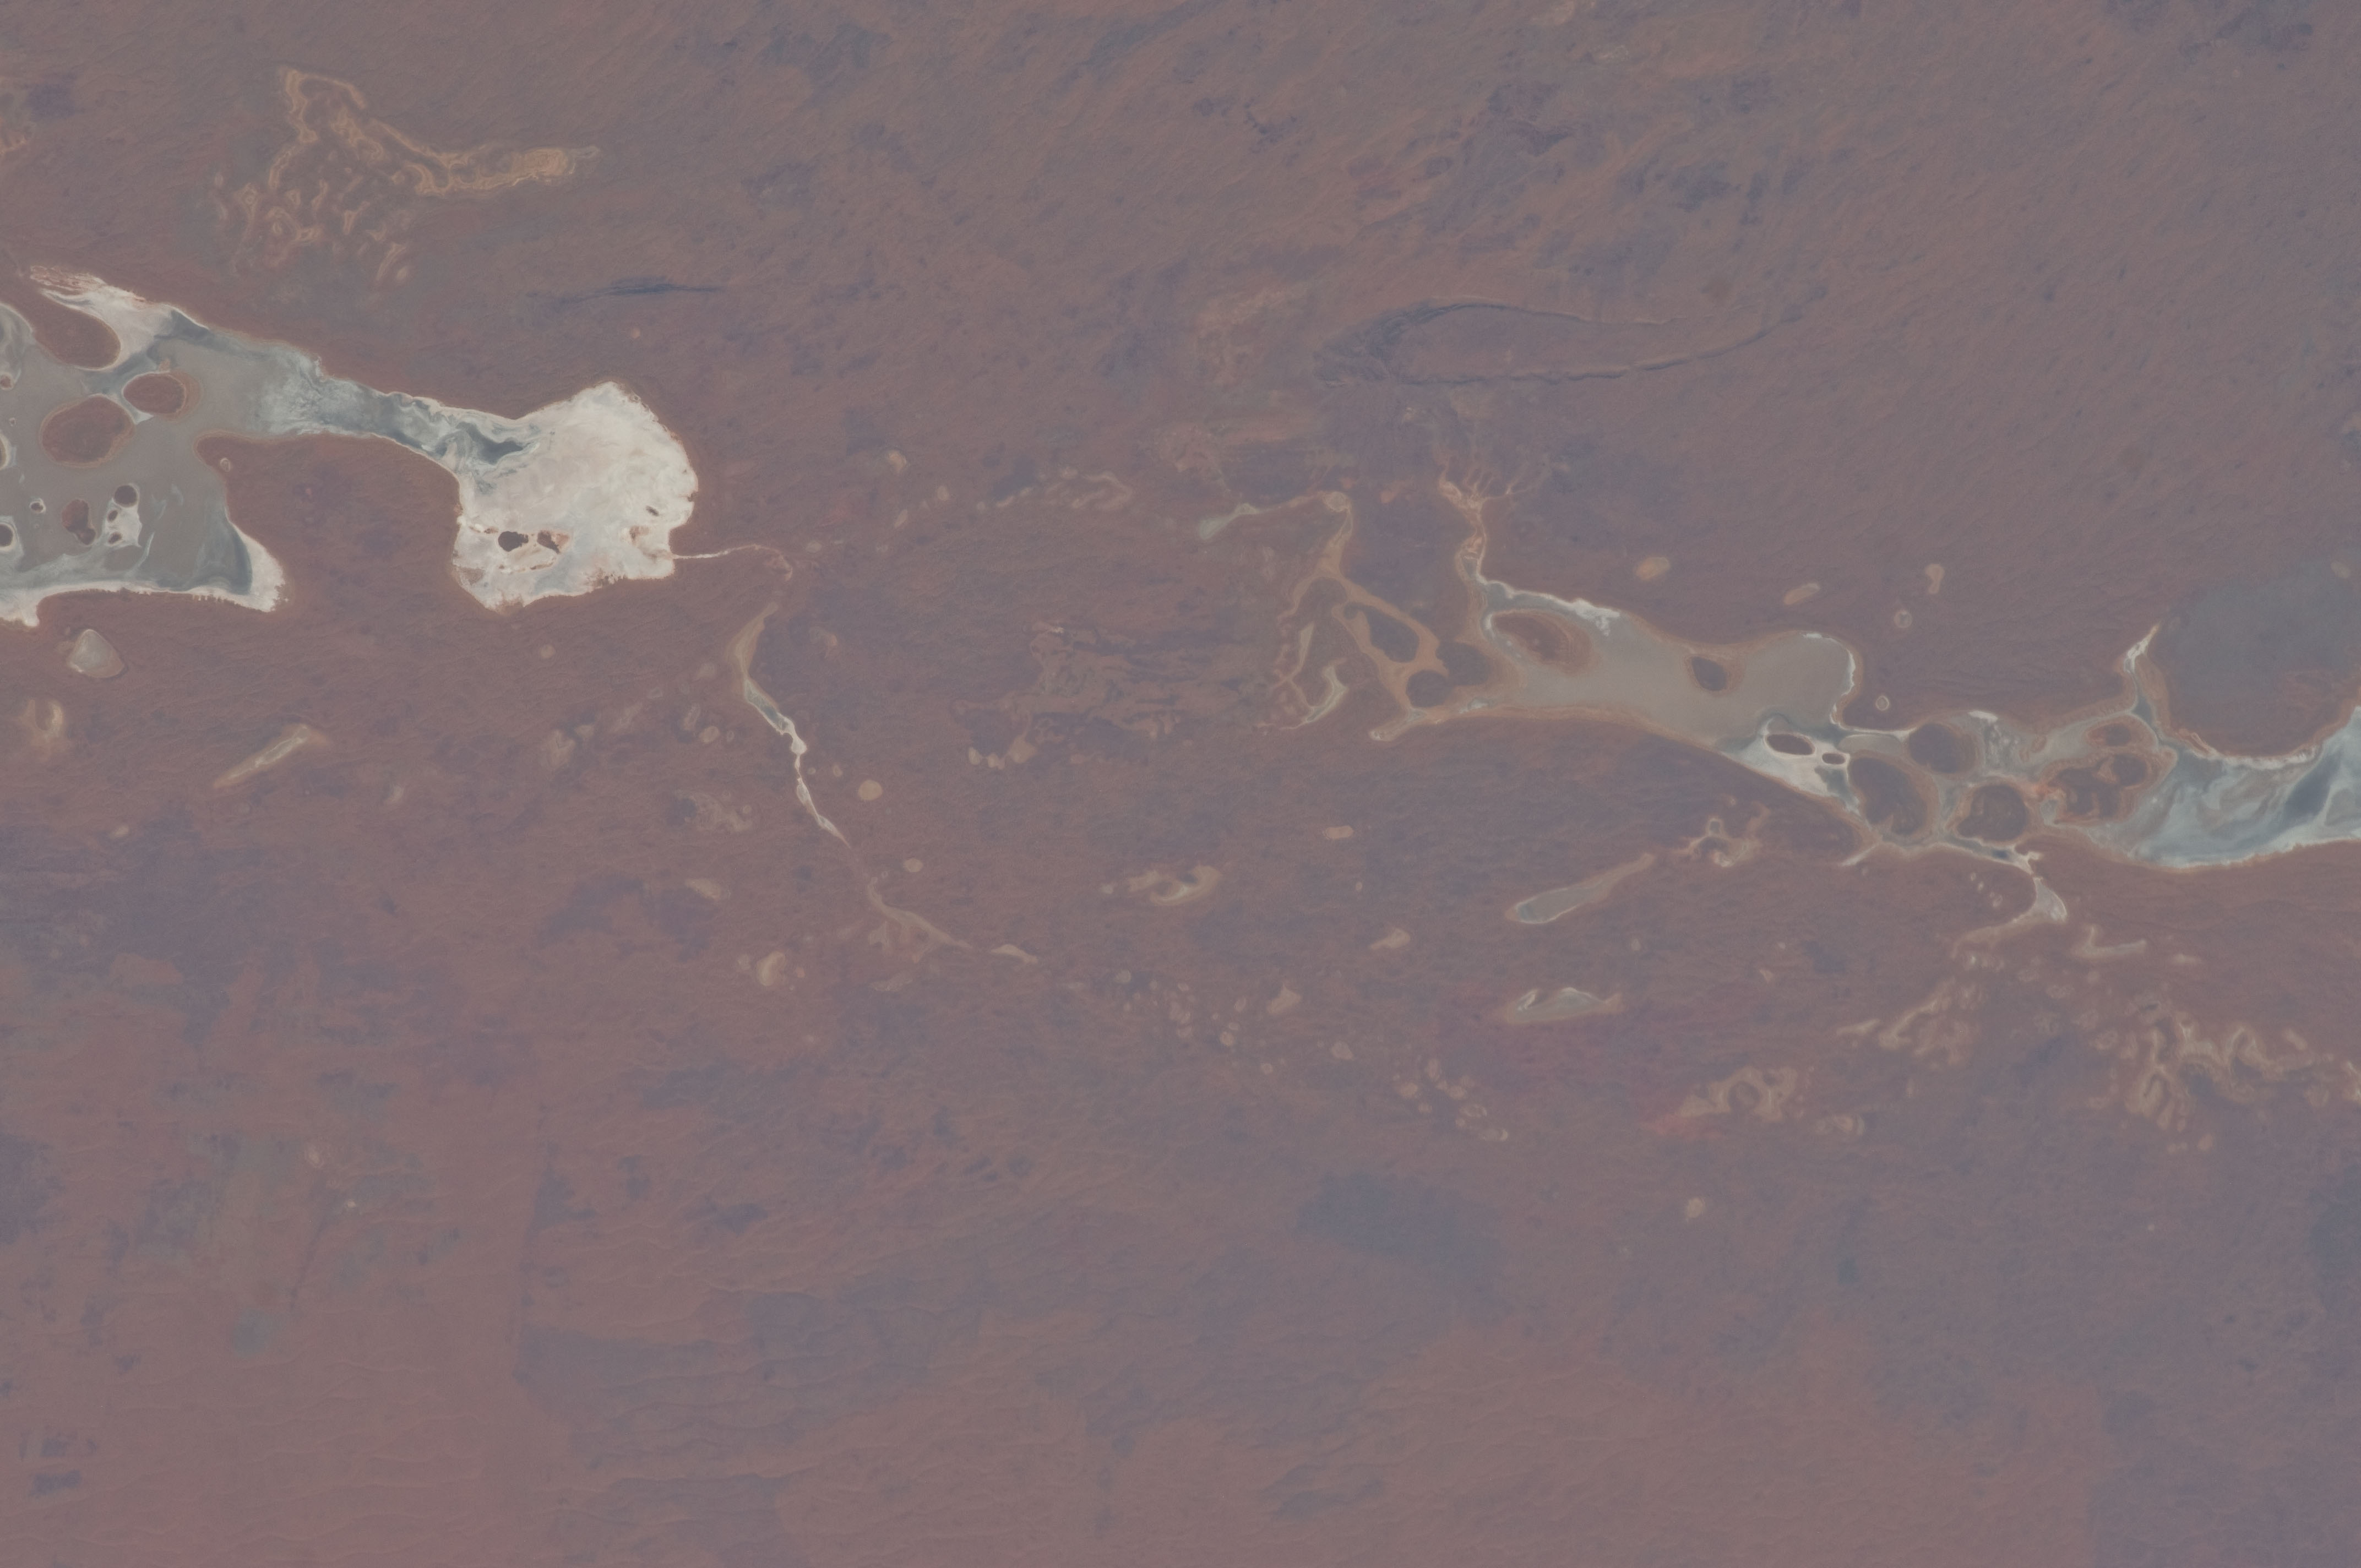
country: AUSTRALIA-NT
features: NORTHERN TERRITORY, NEALE L., DRY LAKE BED
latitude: -24.5
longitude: 130.4
